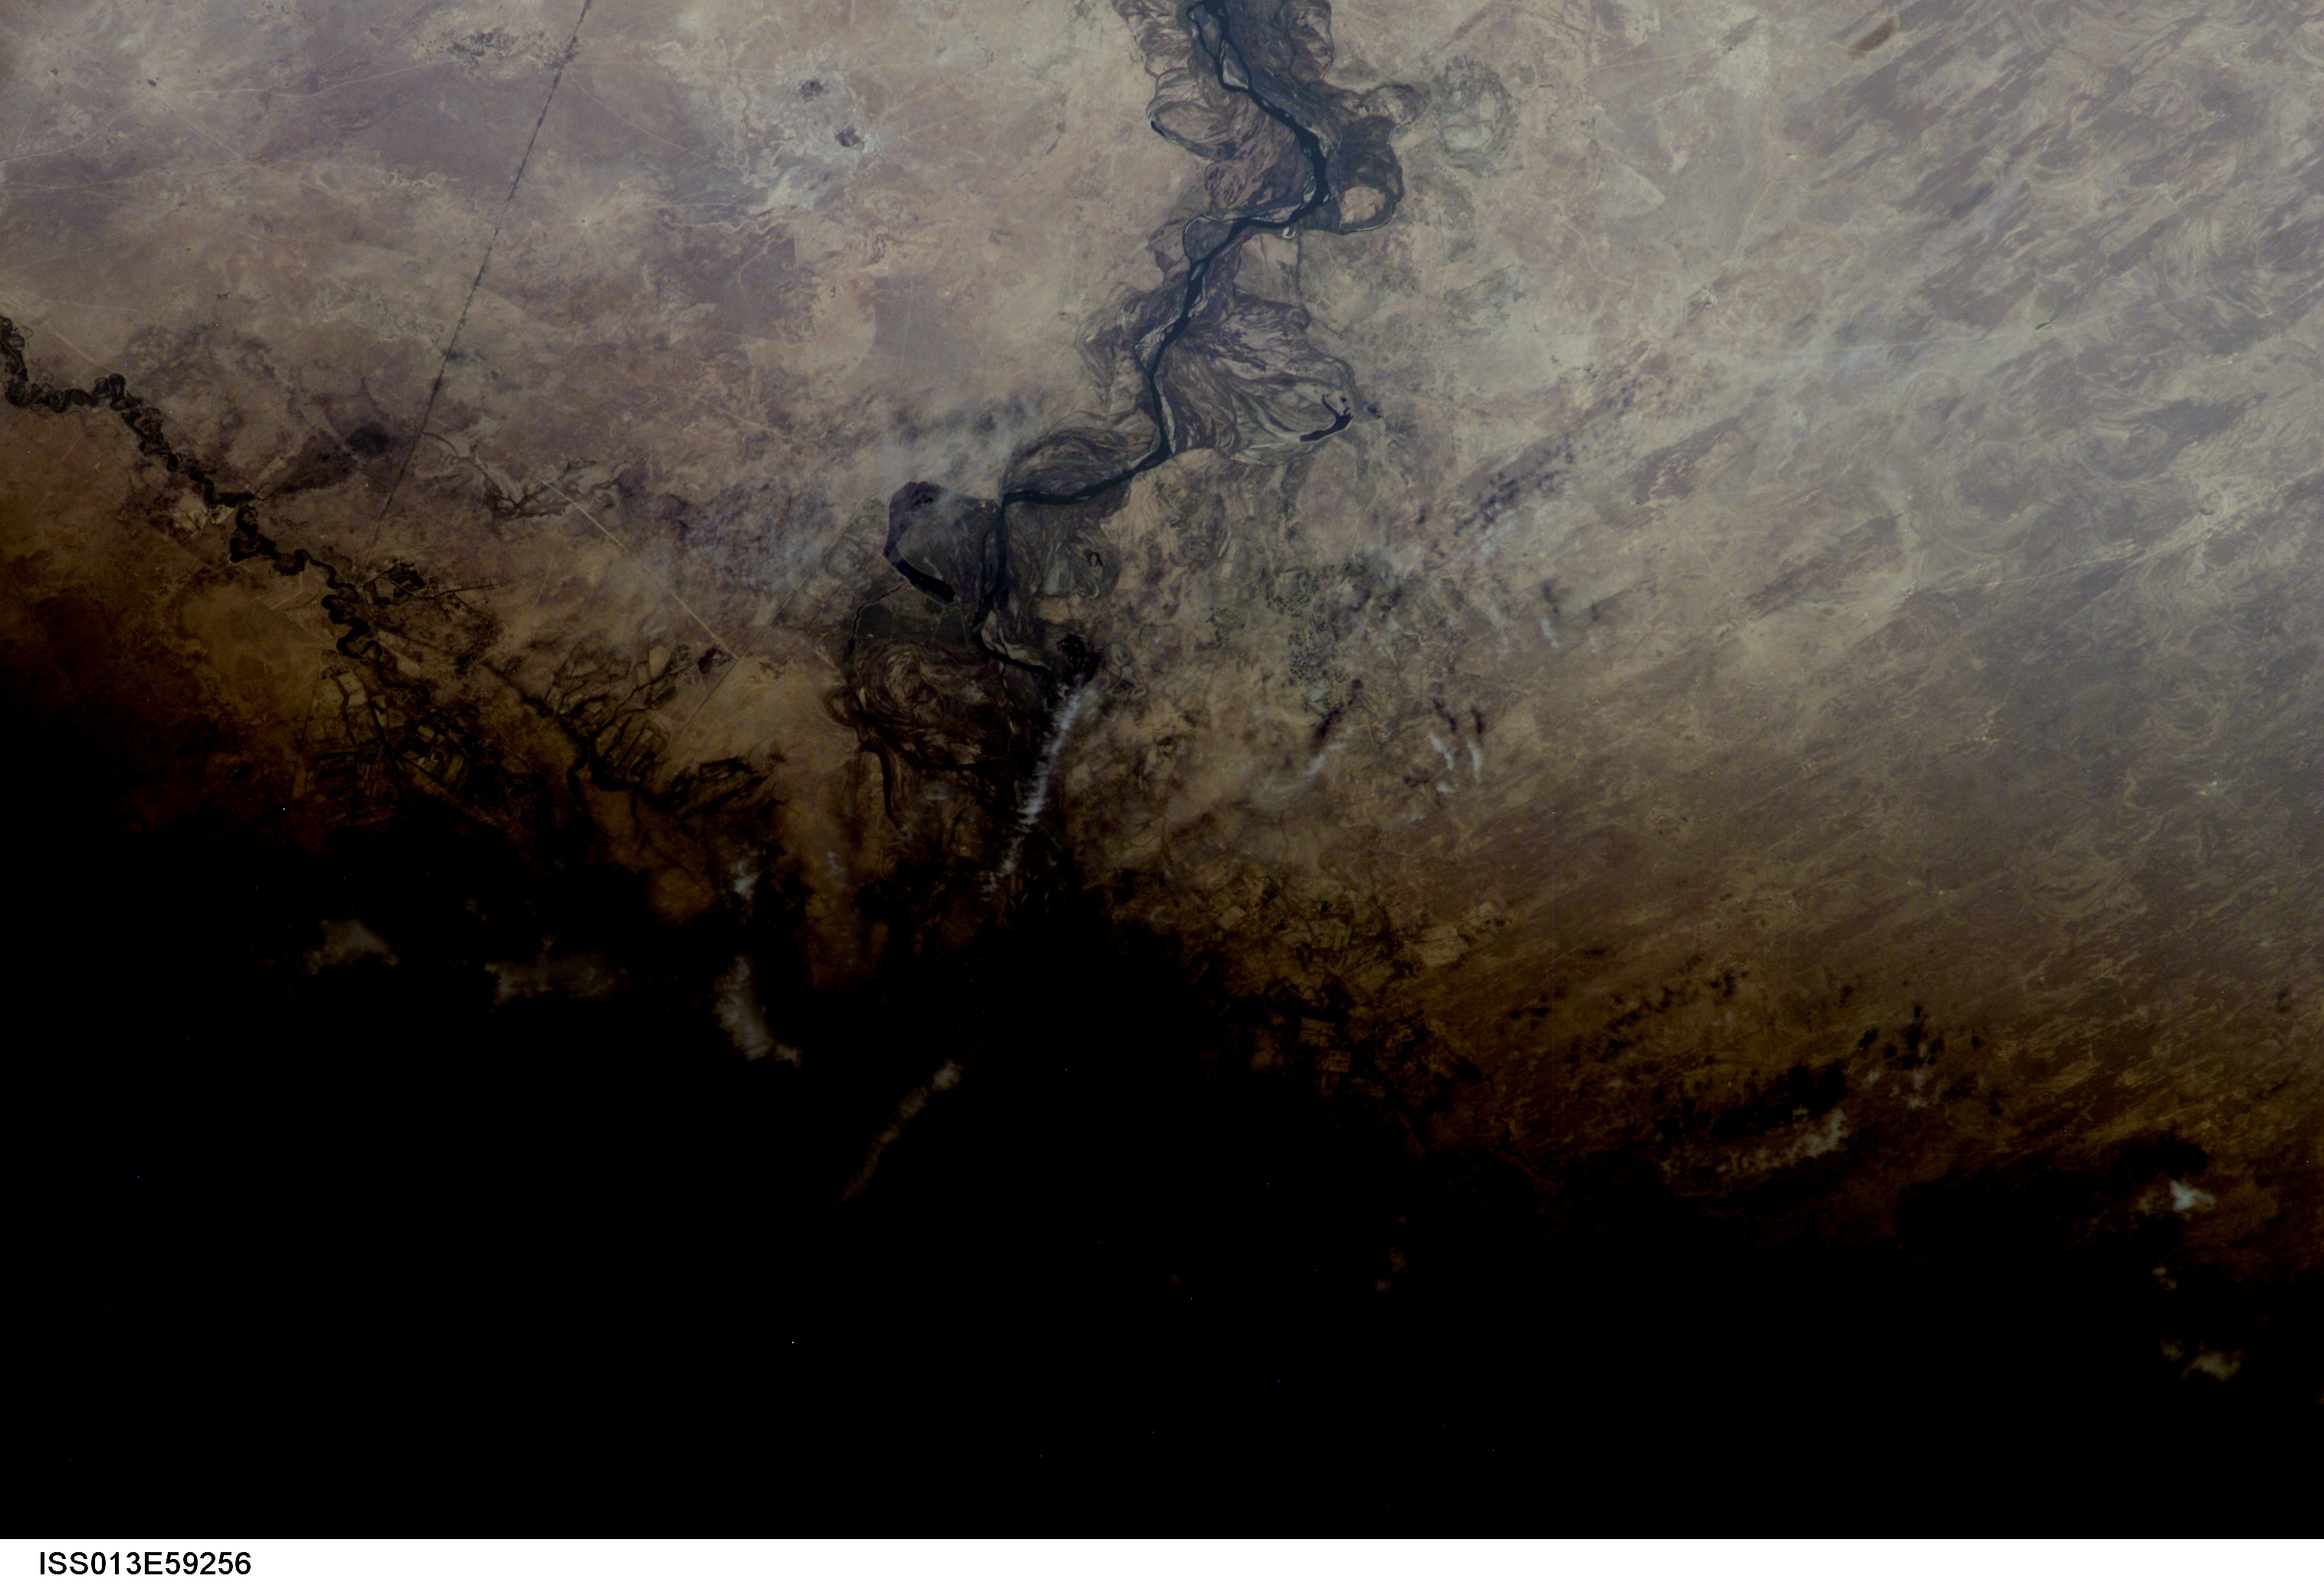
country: KAZAKHSTAN
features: SYRDAR'YA R., AGR., ARYS' R.
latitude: 42.5
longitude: 68.0
